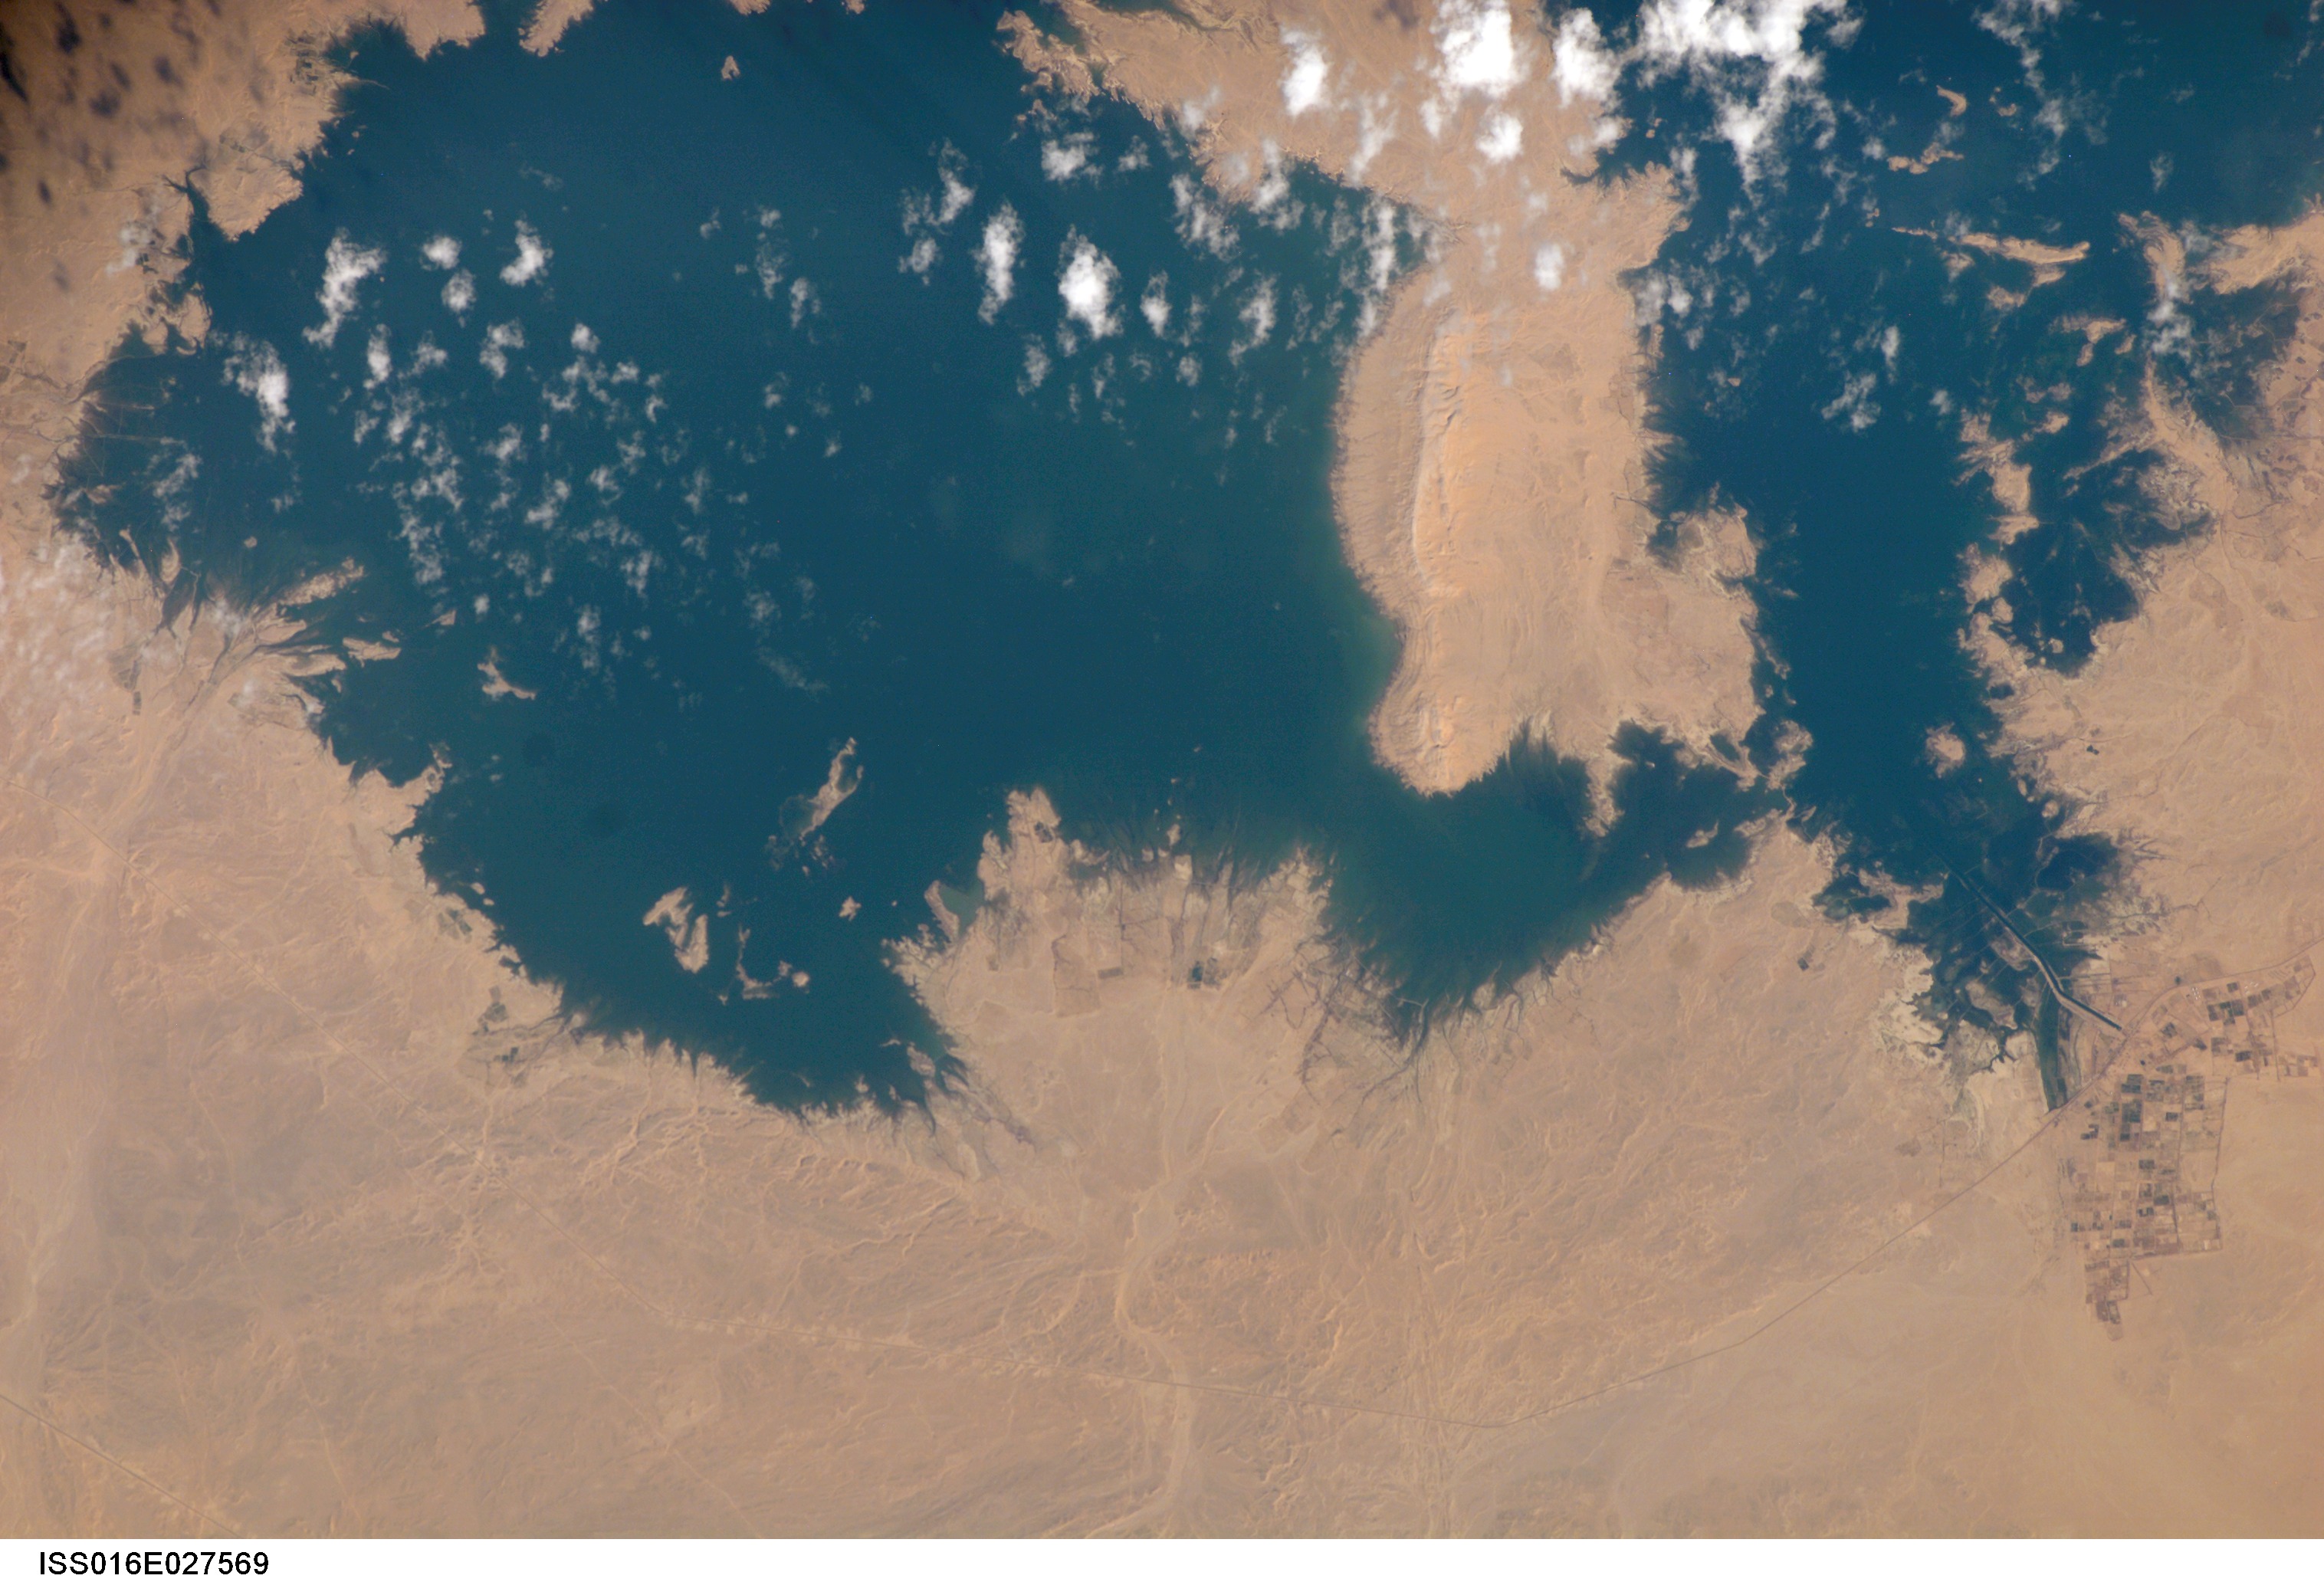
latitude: 23.5
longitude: 32.5
